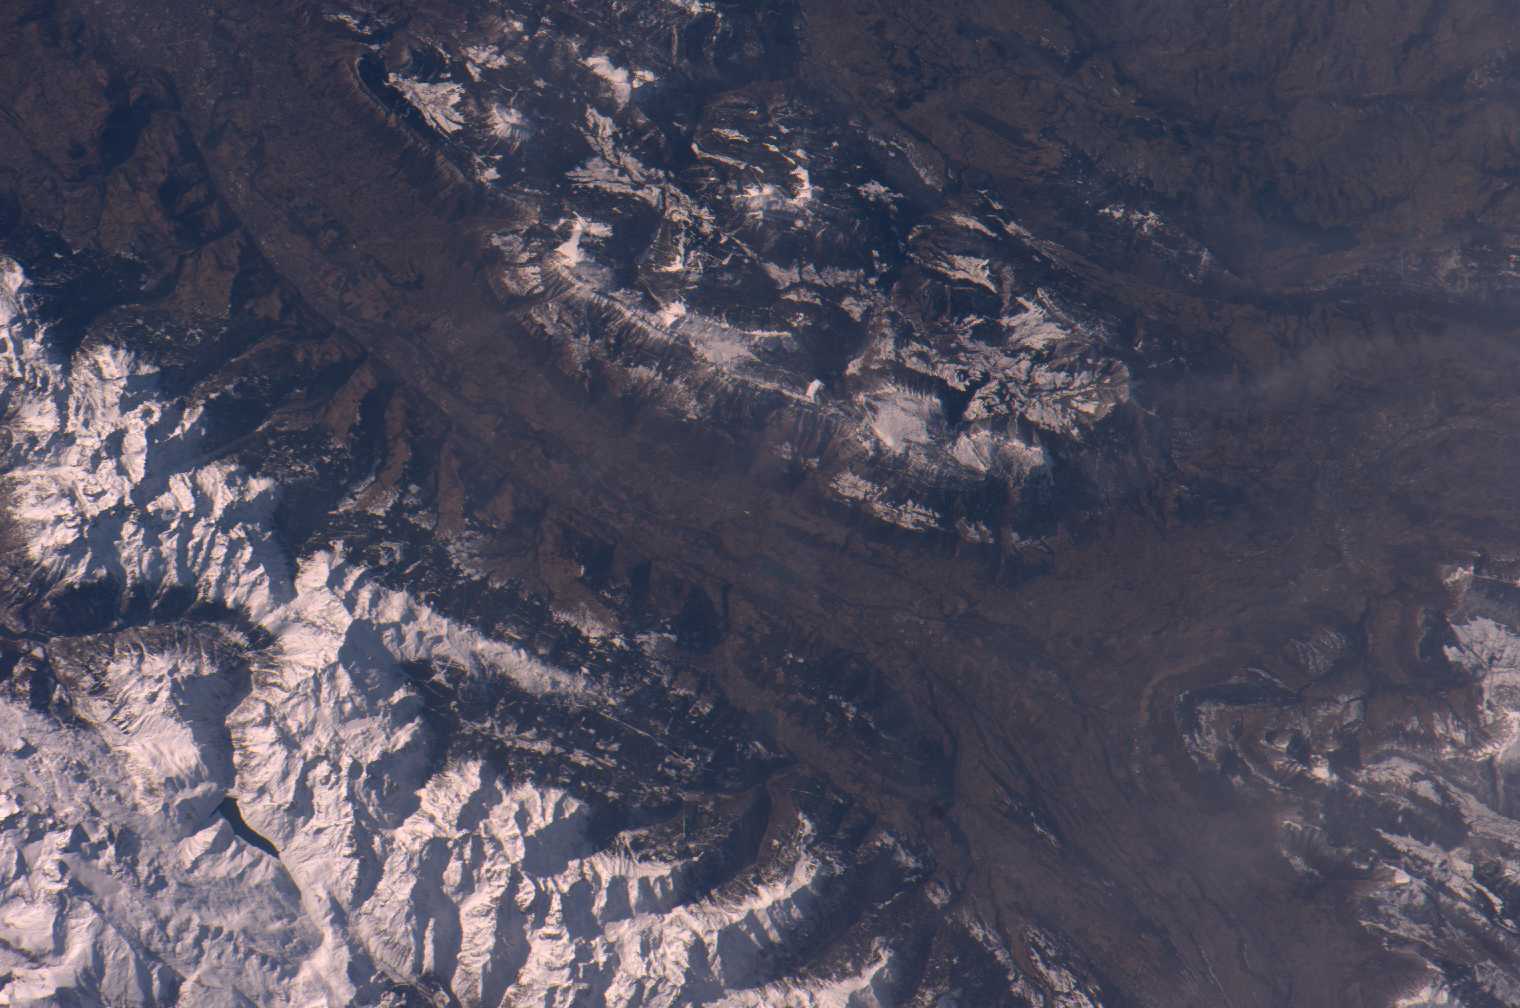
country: FRANCE
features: CHAMBERY, ALPS, MONTMELIAN
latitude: 45.4
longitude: 6.0
